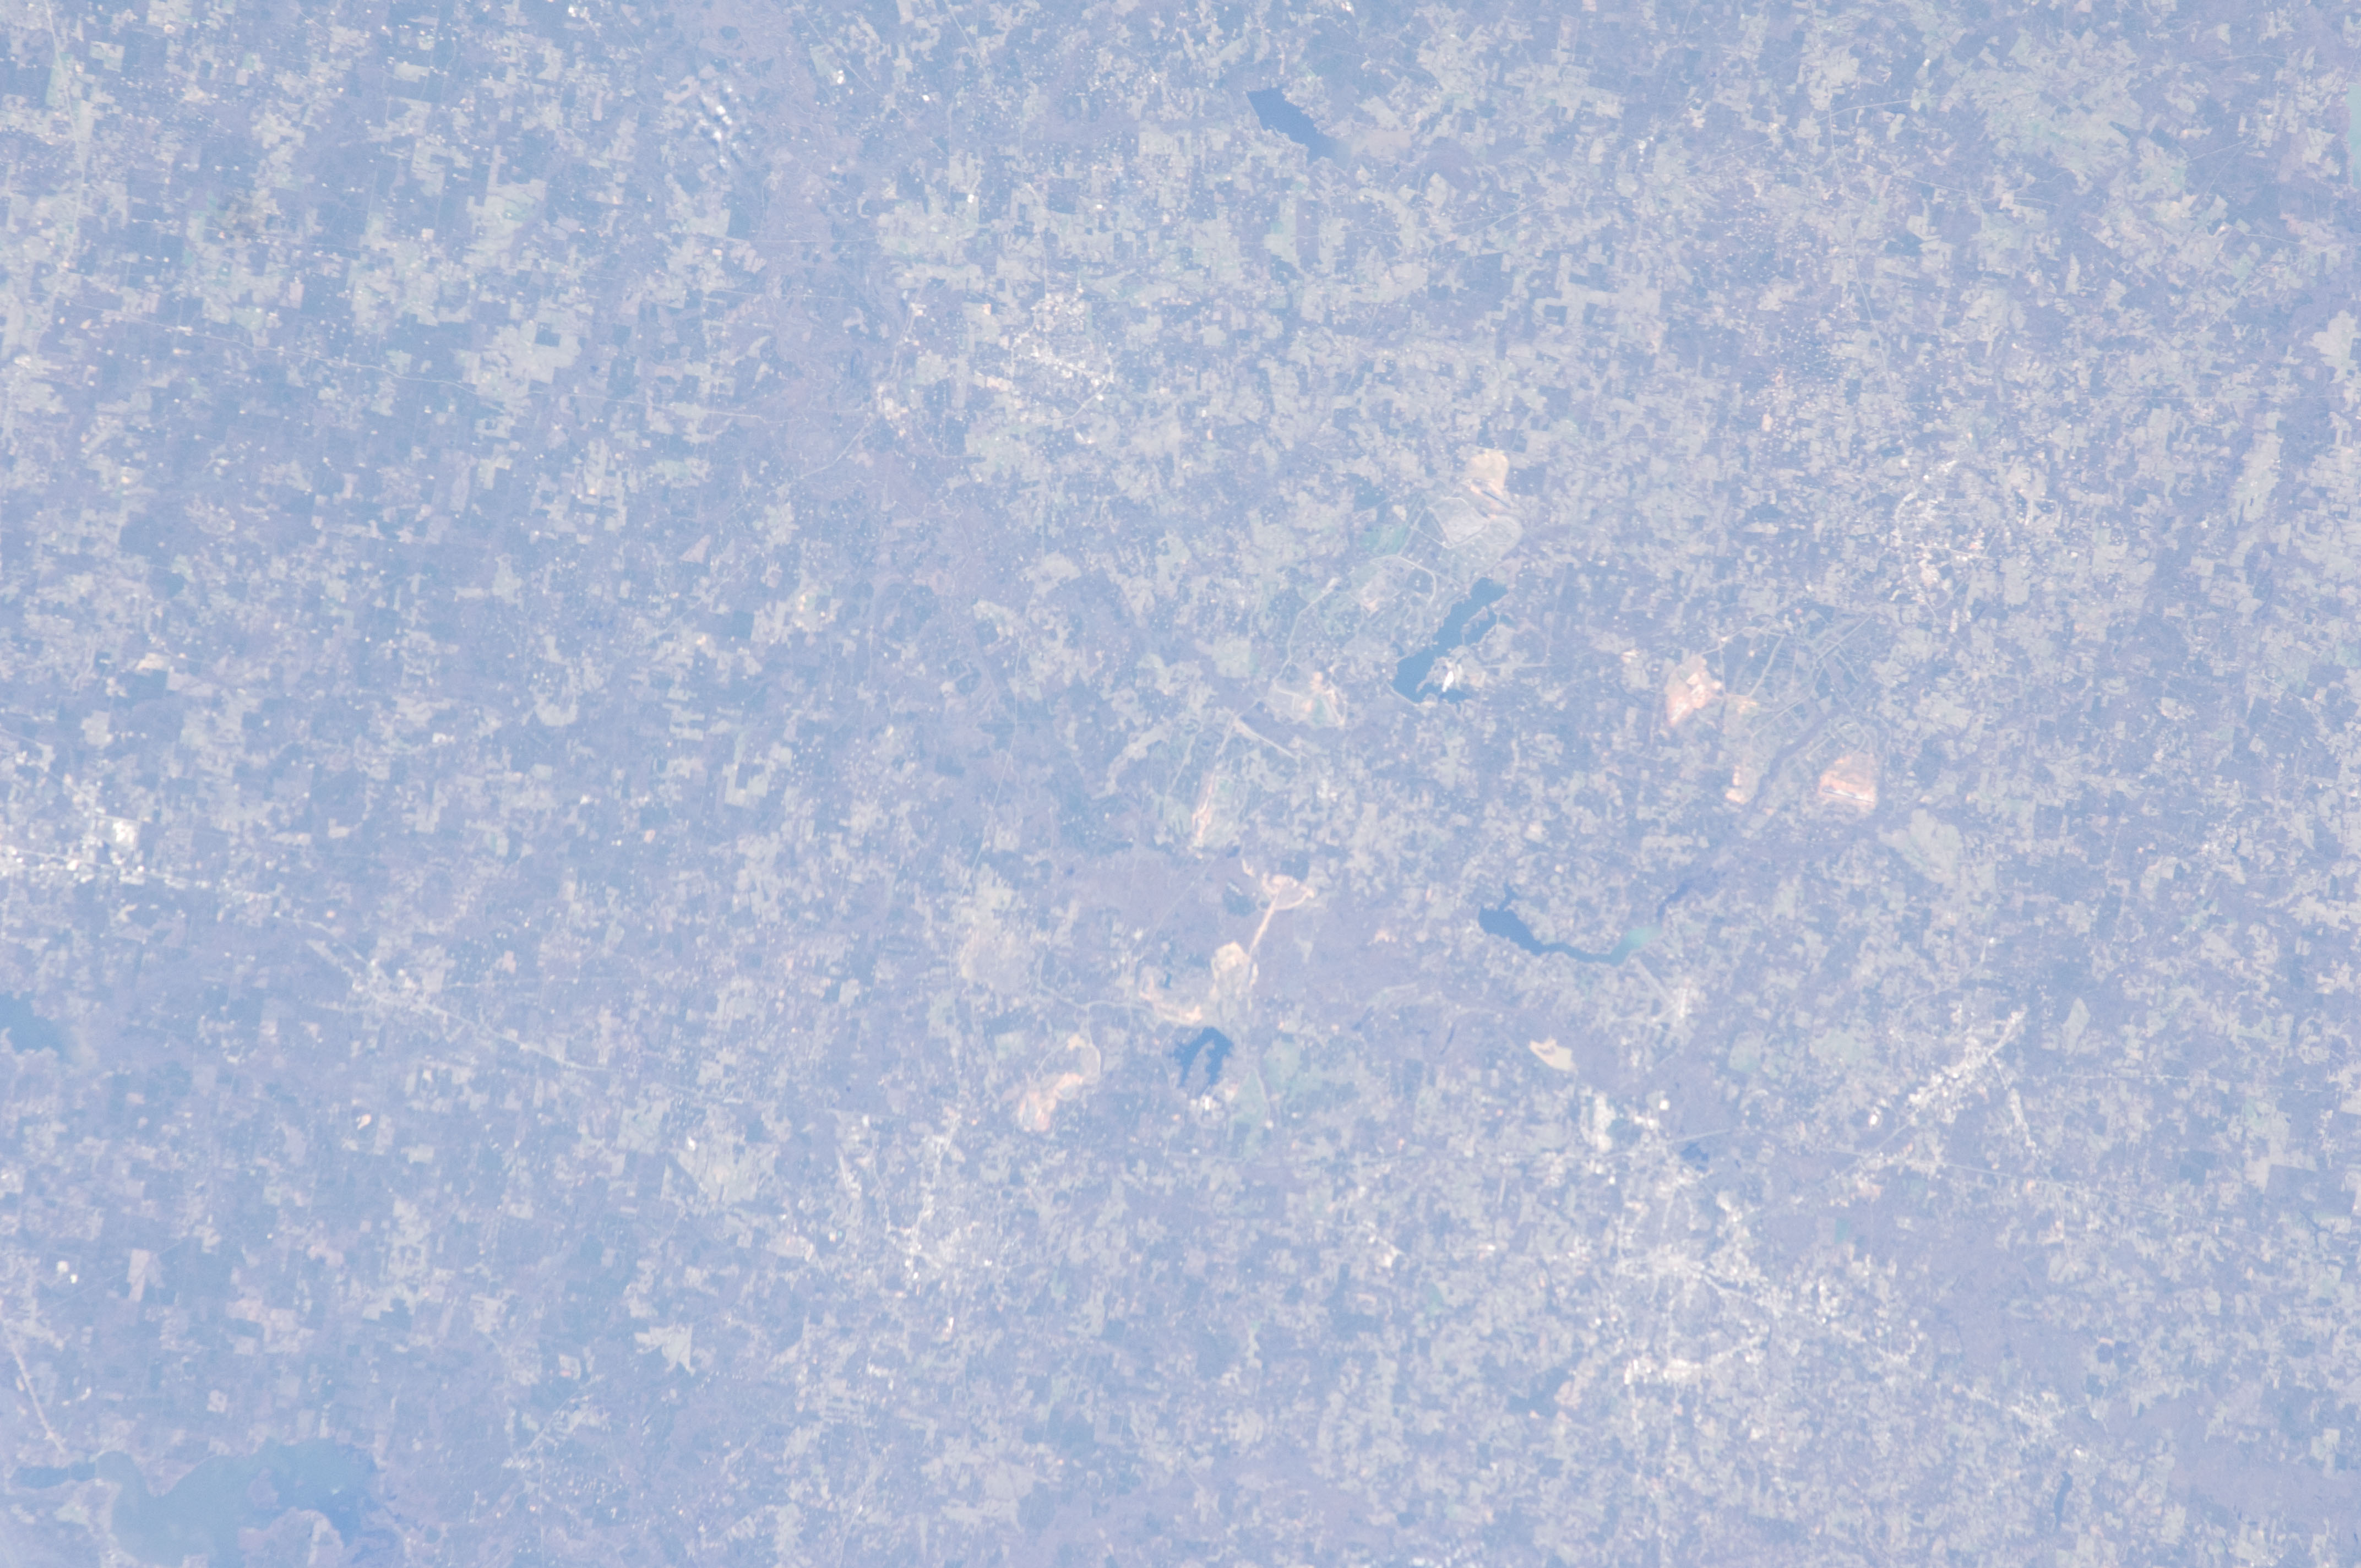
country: USA-TEXAS
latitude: 32.4
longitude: -94.4
